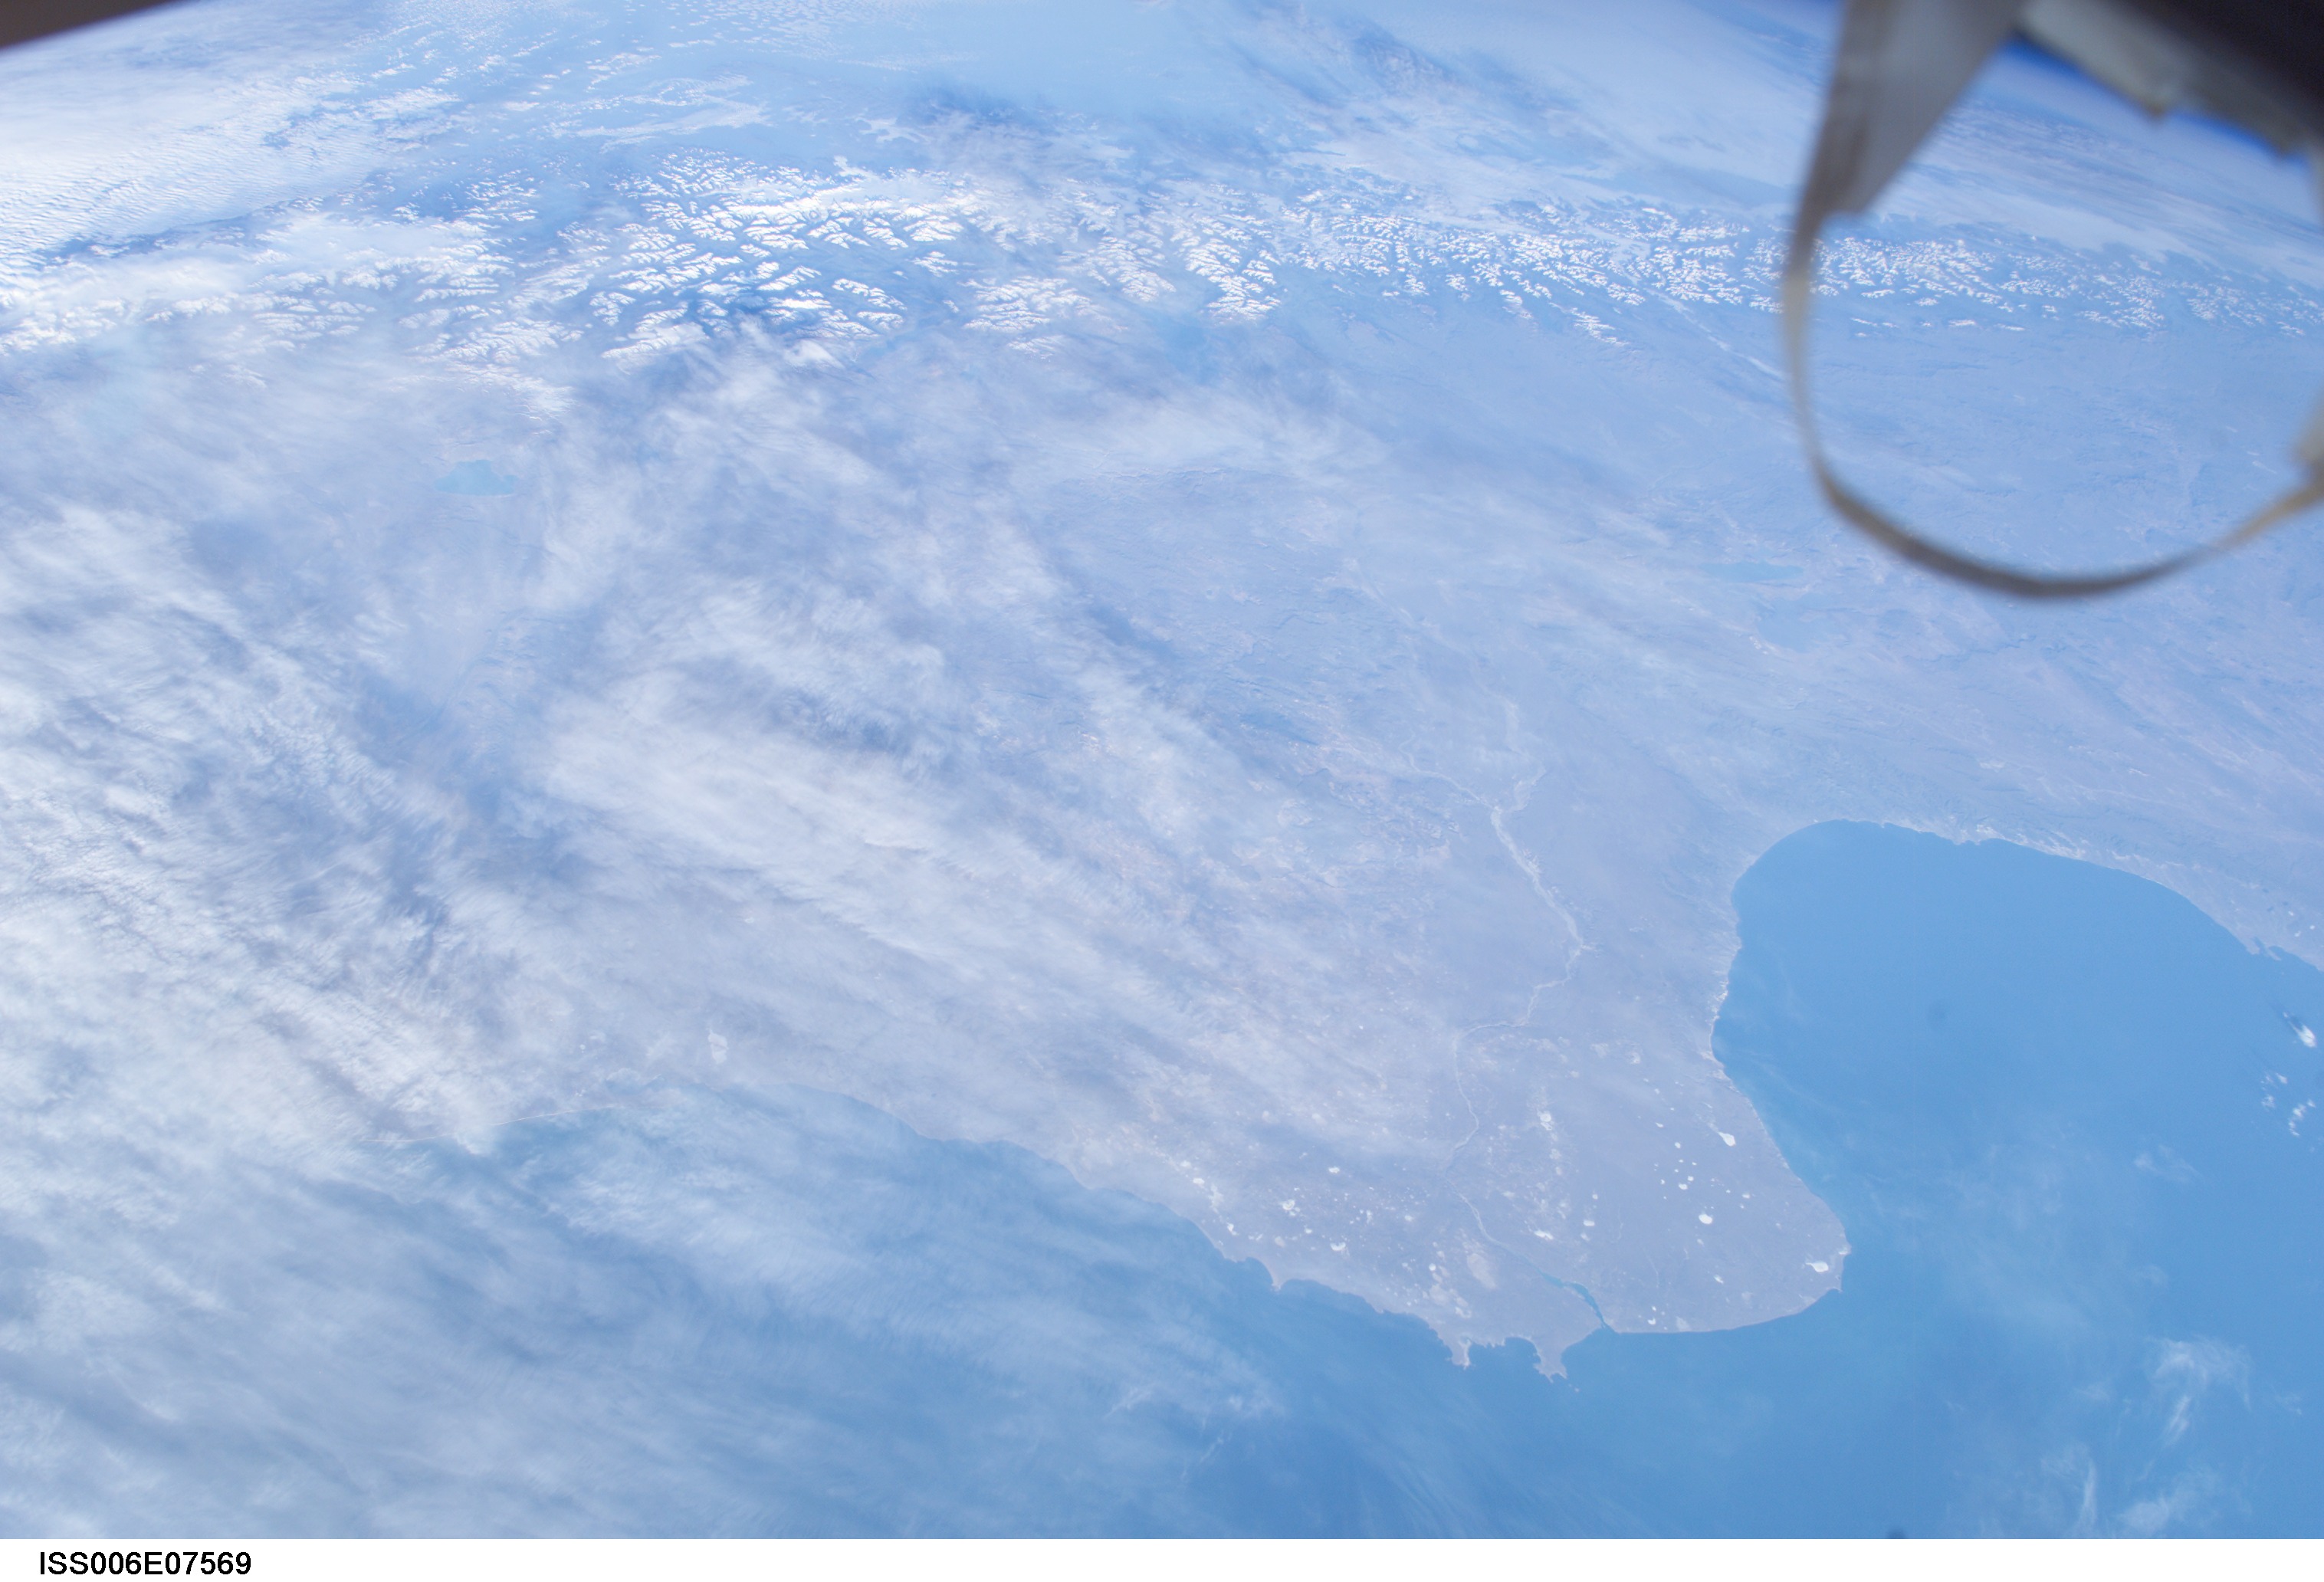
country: ARGENTINA
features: GULF DE SAN JORGE, ANDES, SNOW
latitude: -48.0
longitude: -69.0
